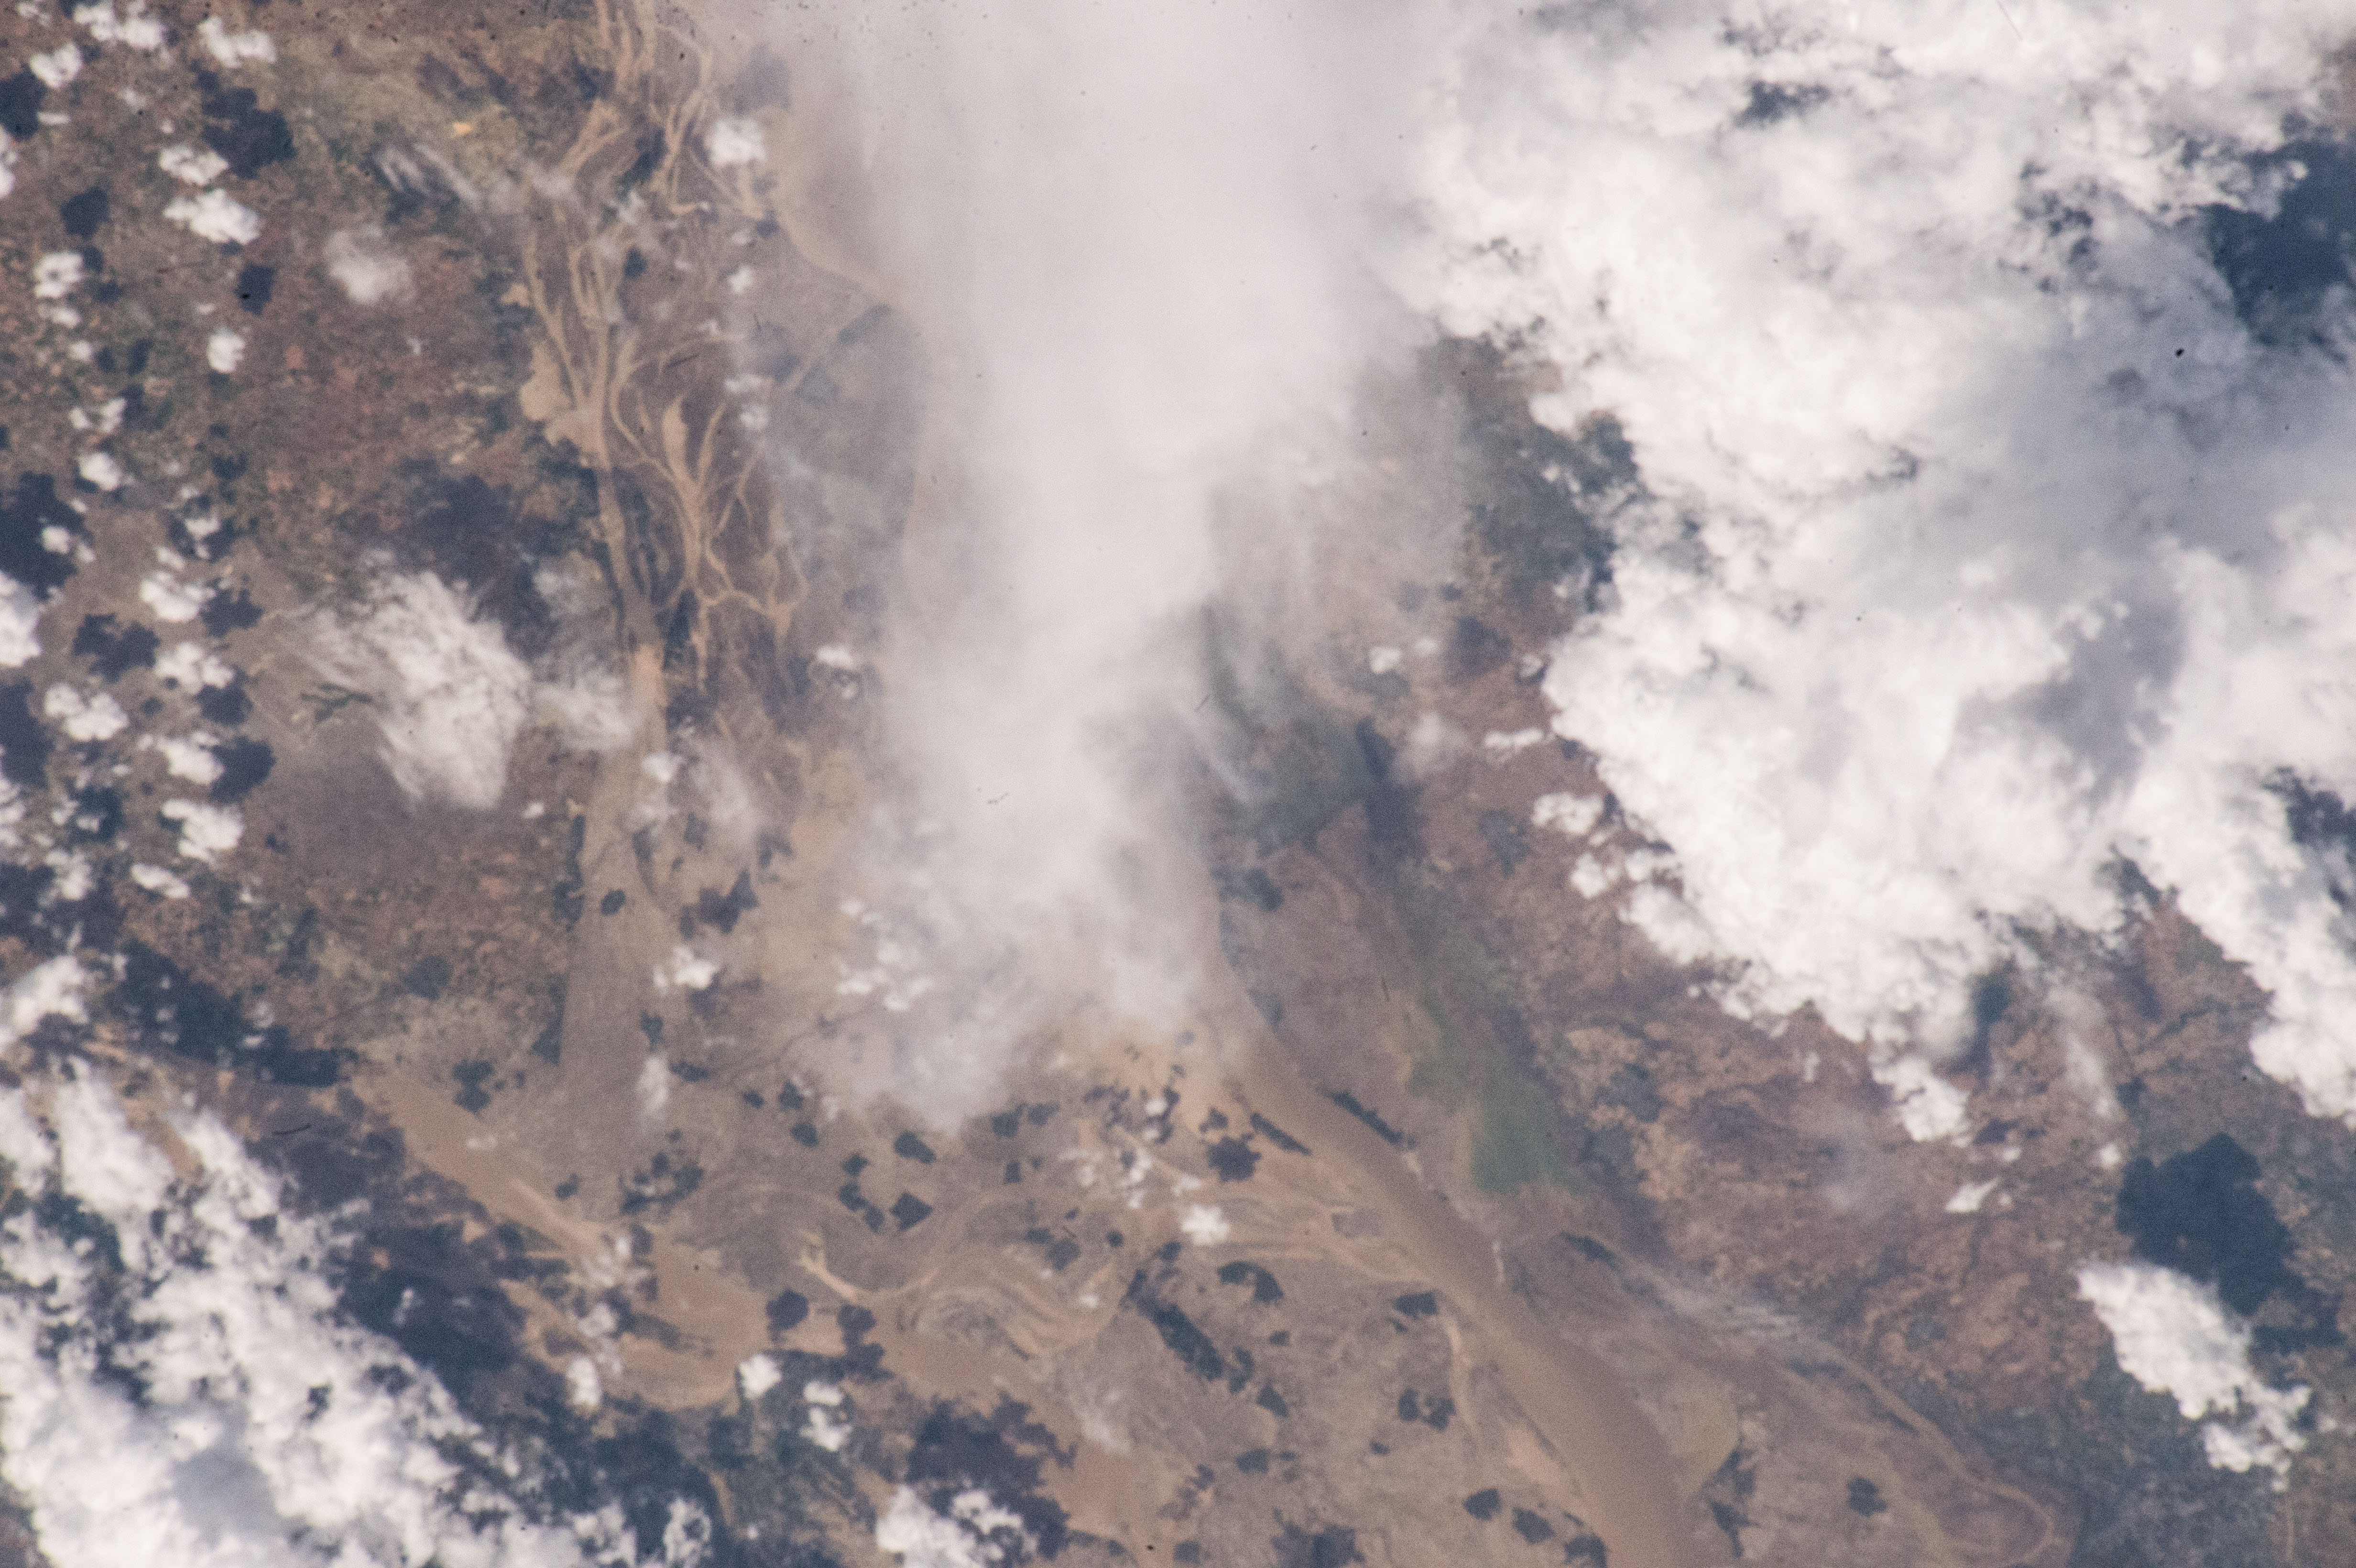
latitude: 21.6
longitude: 95.4
